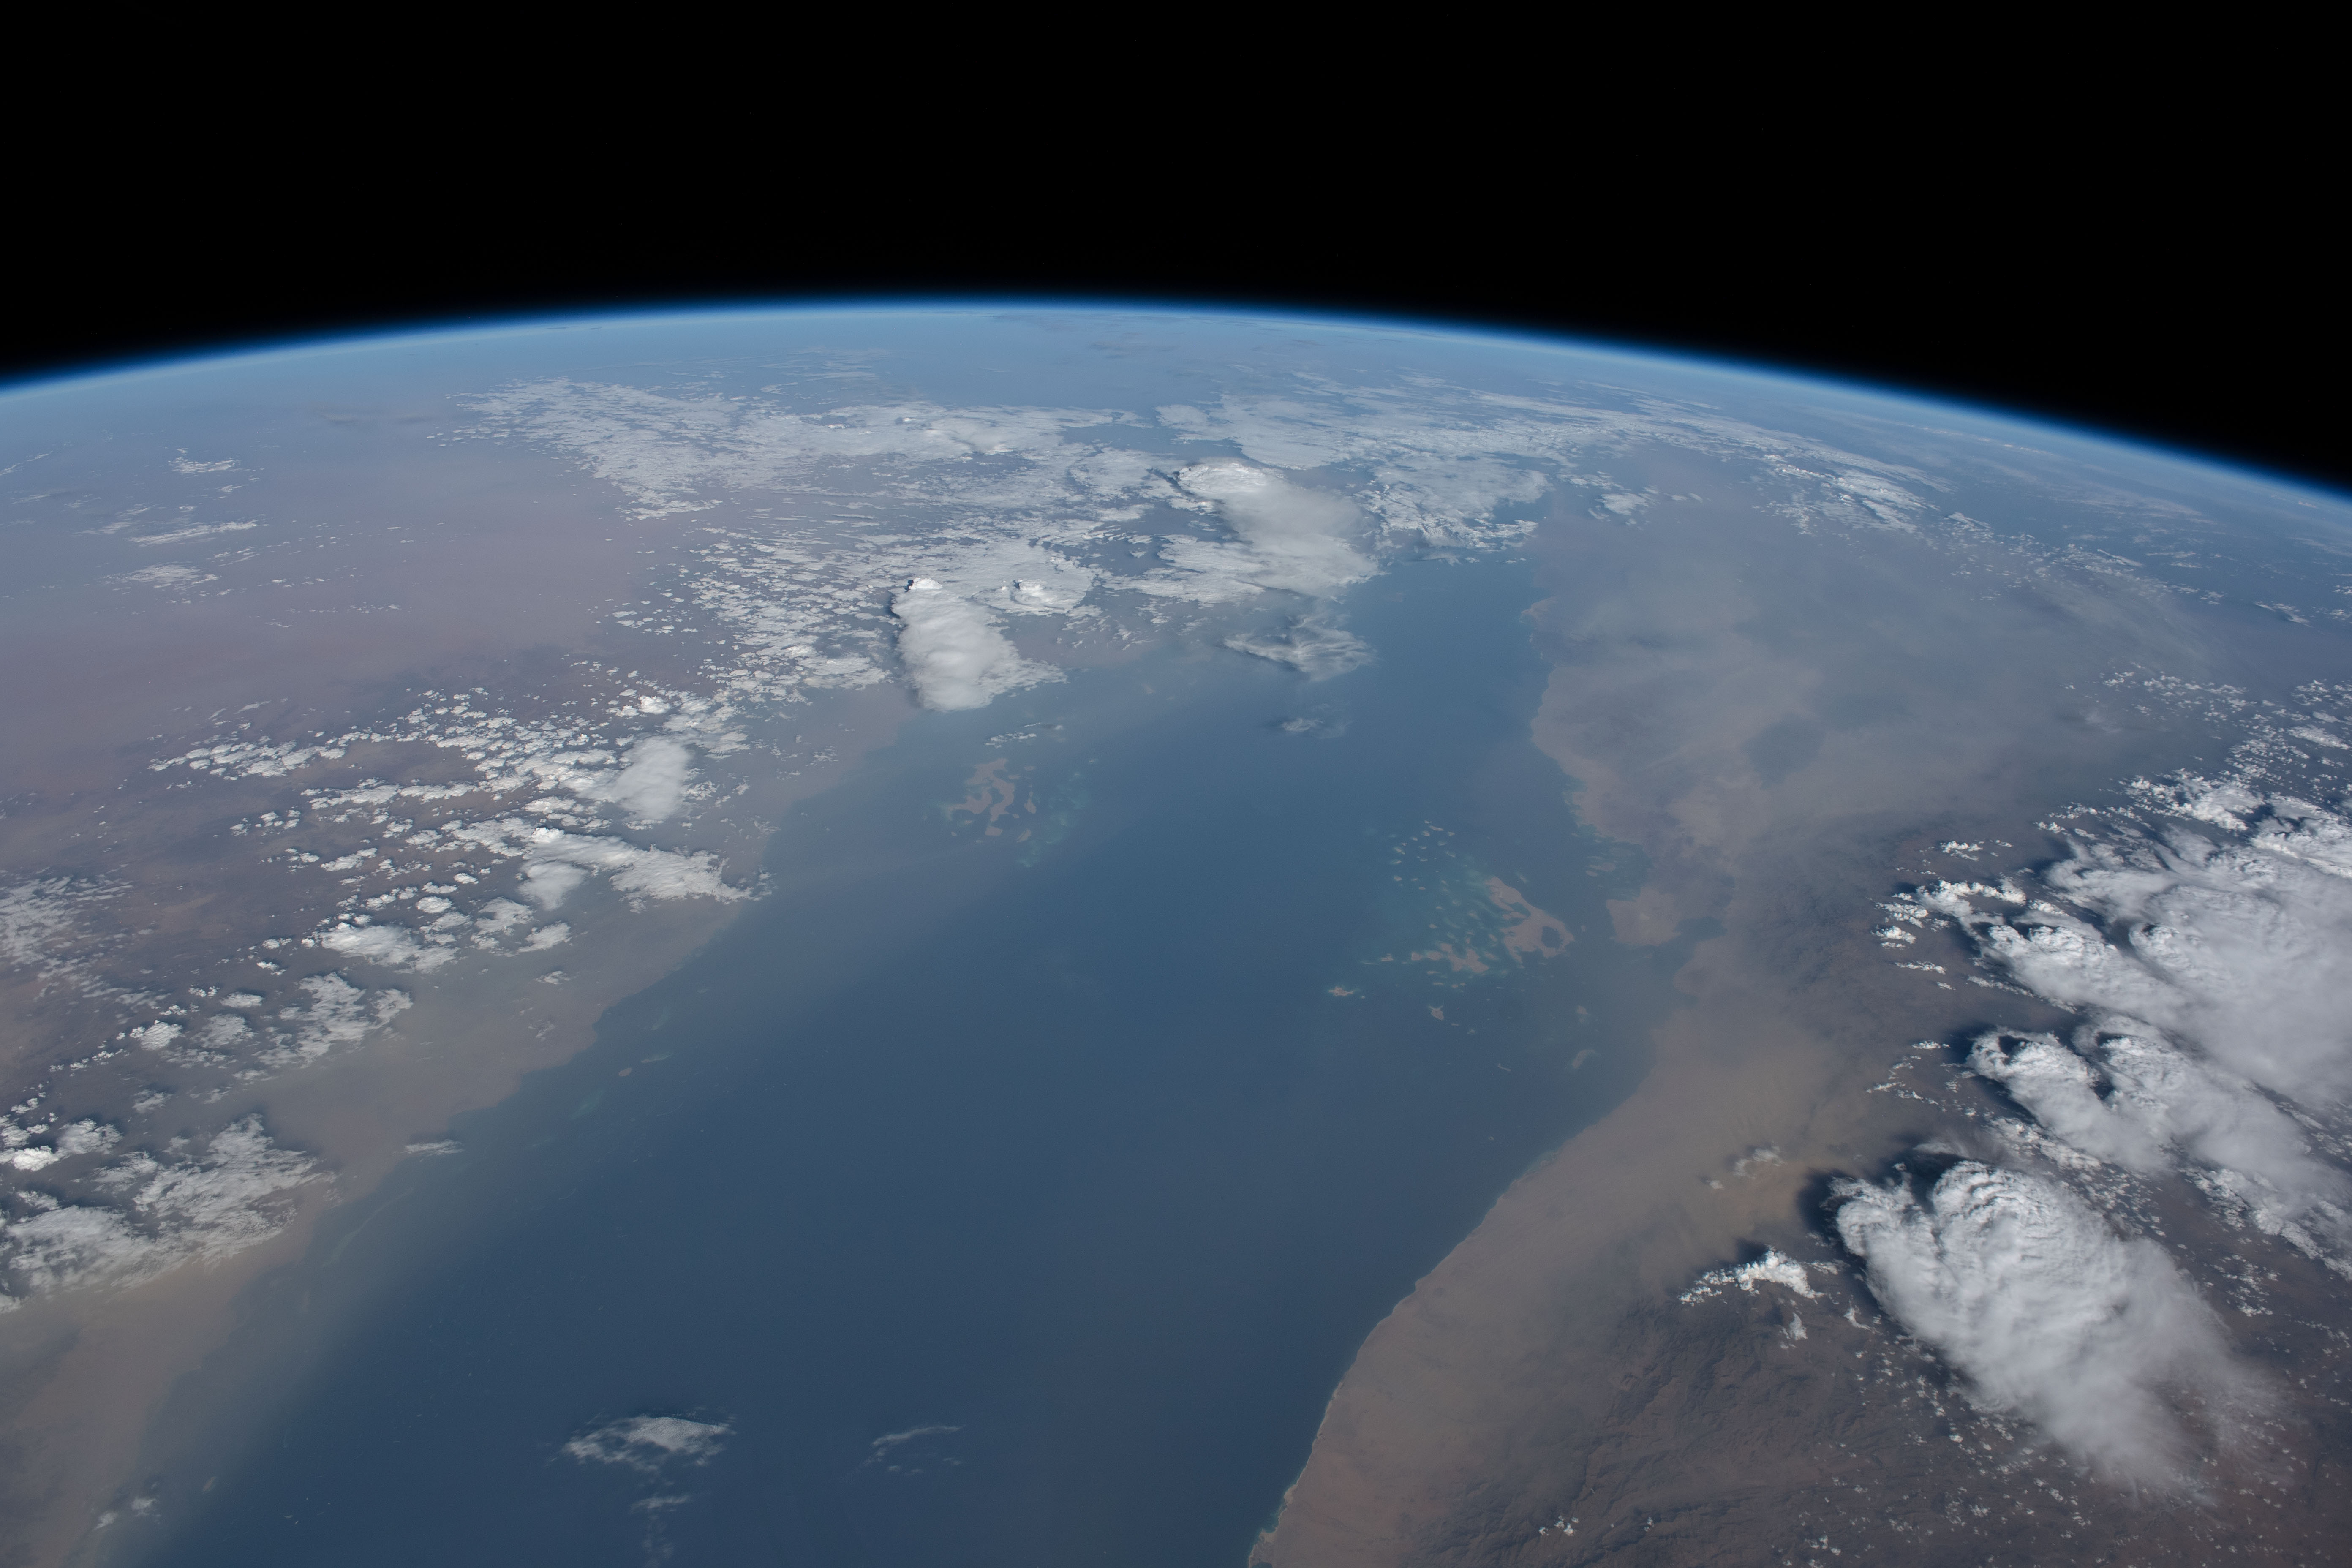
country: SAUDI ARABIA
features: YEMEN, RED SEA, DAHLAK MARINE NATIONAL PARK, FARASAN ISLAND MARINE SANCTUARY, JAZIRAT JABAL ZAQAR, JABAL ALSABAYA, SAUDI ARABIA, EARTH LIMB
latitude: 17.0
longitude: 40.5
